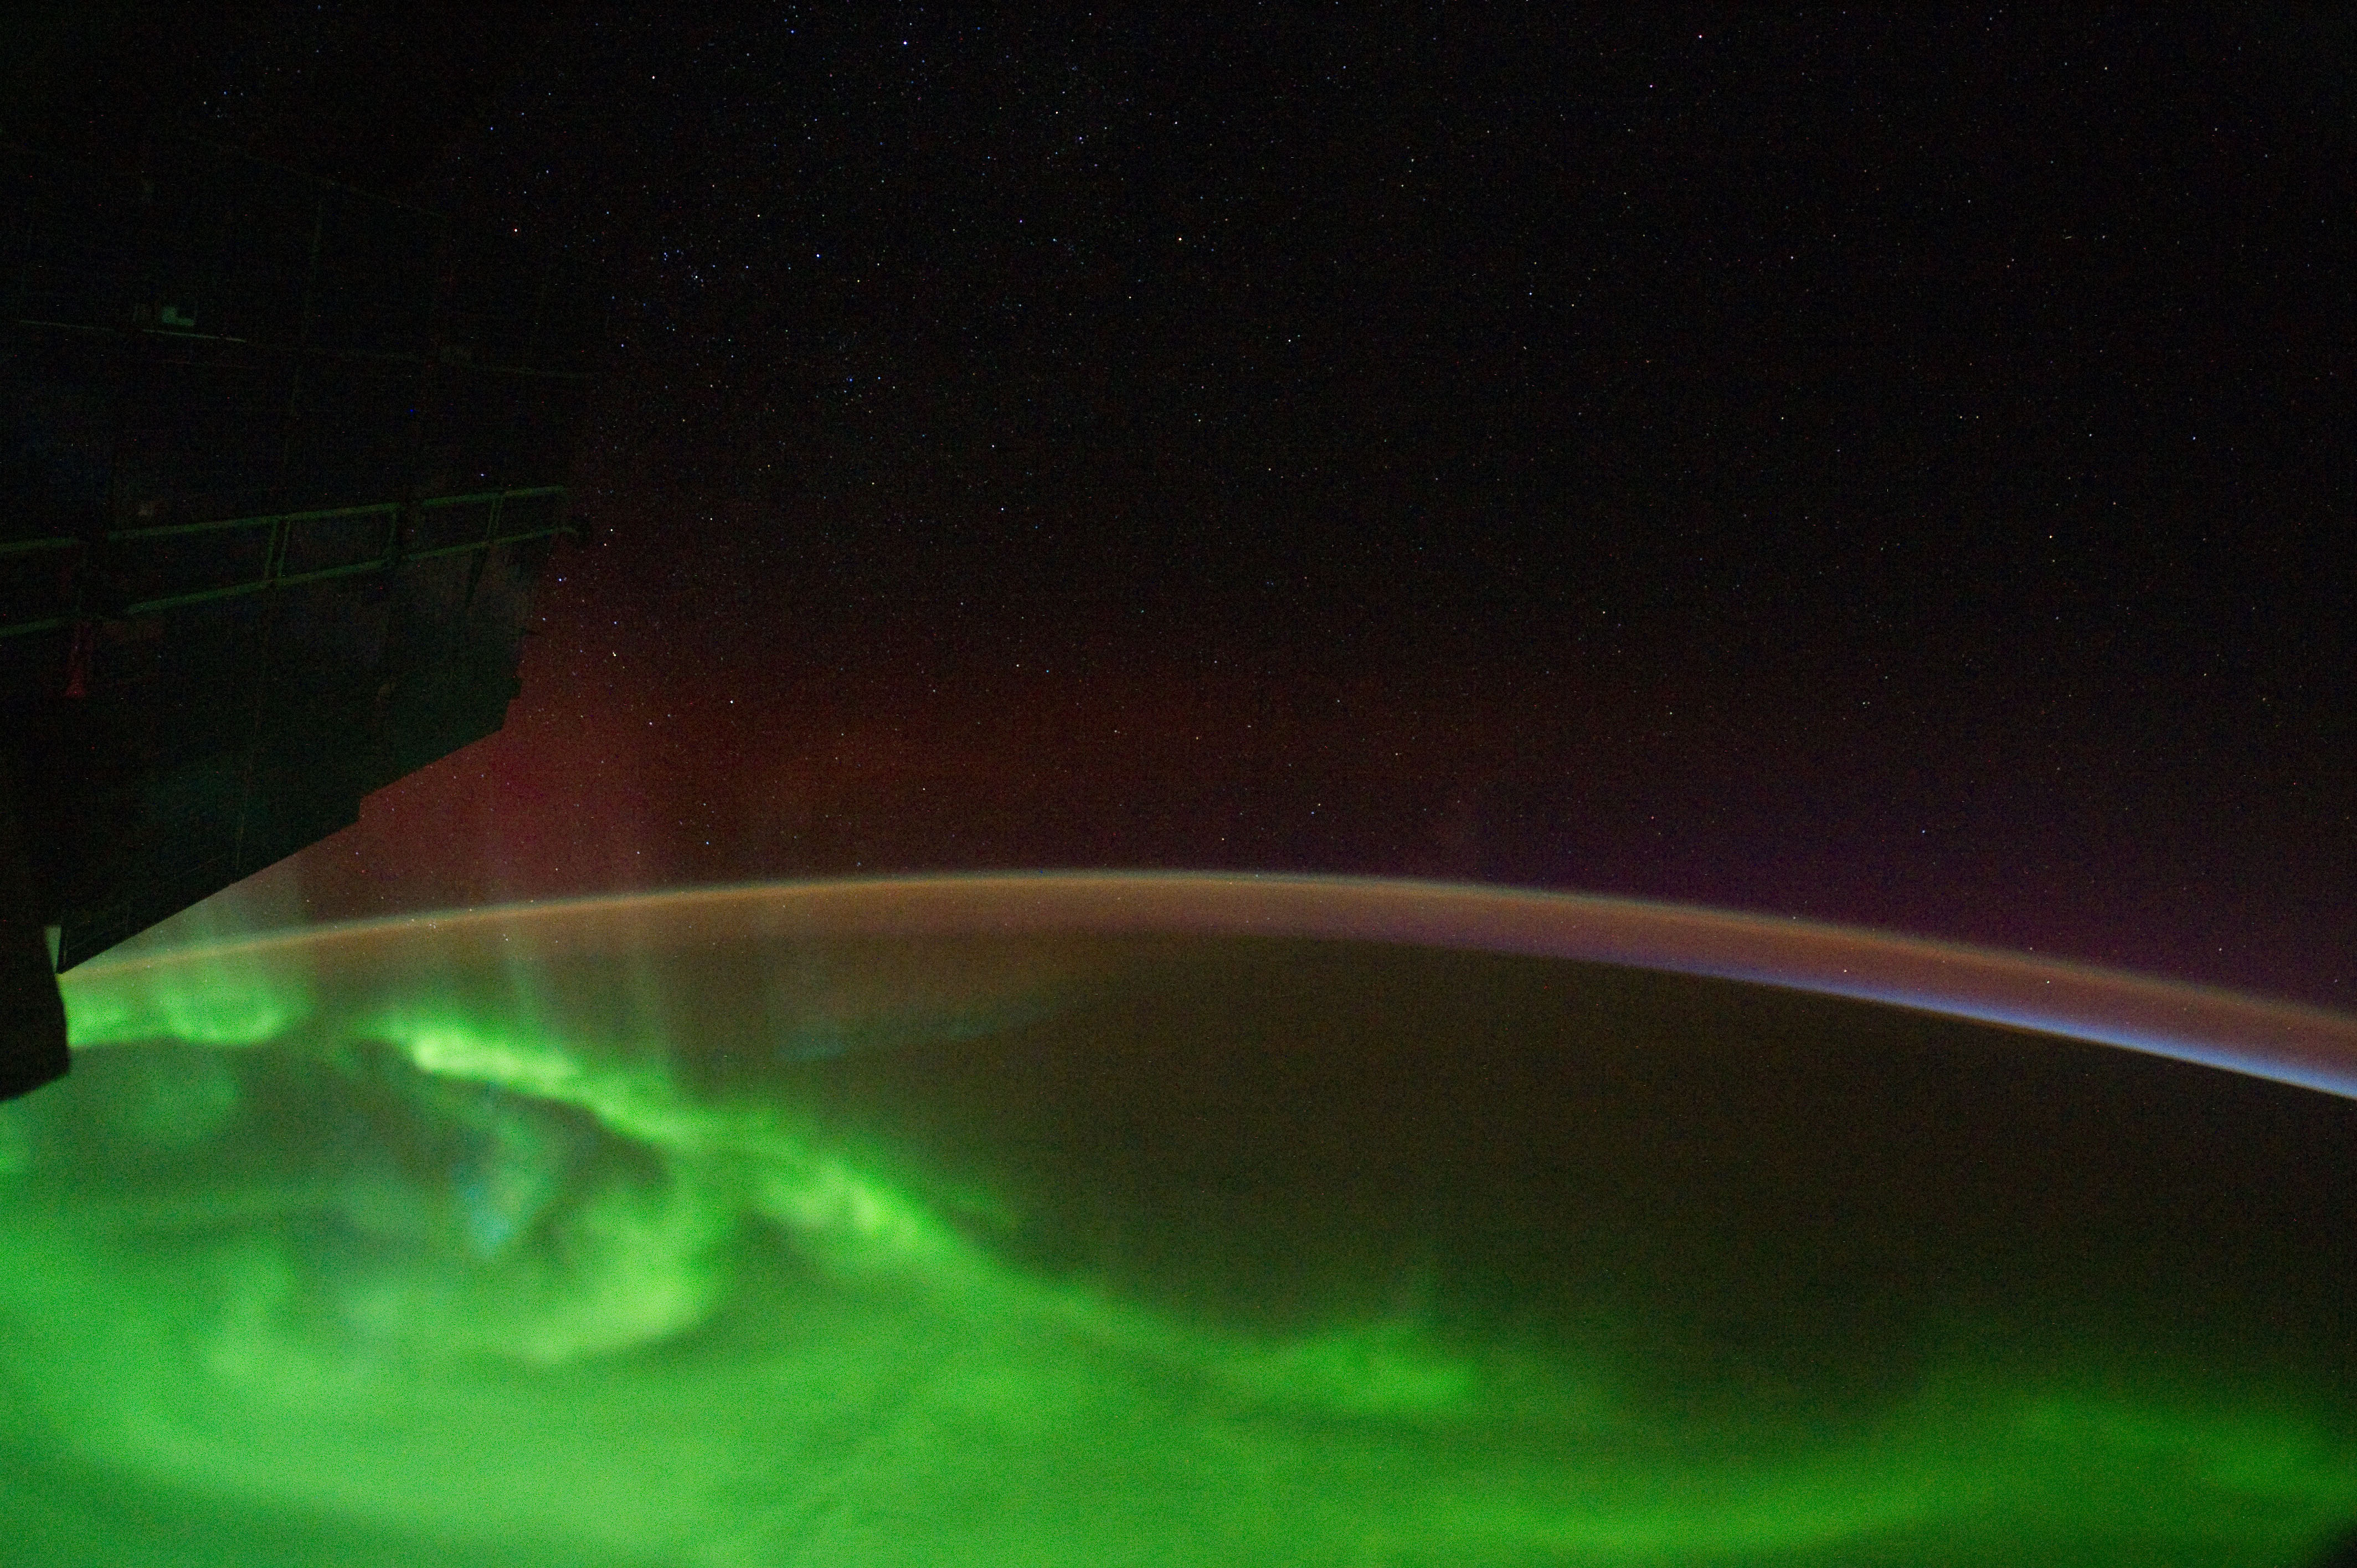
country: AURORA
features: AURORA AUSTRALIS, AIRGLOW, TERMINATOR, S. E. INDIAN OCEAN
